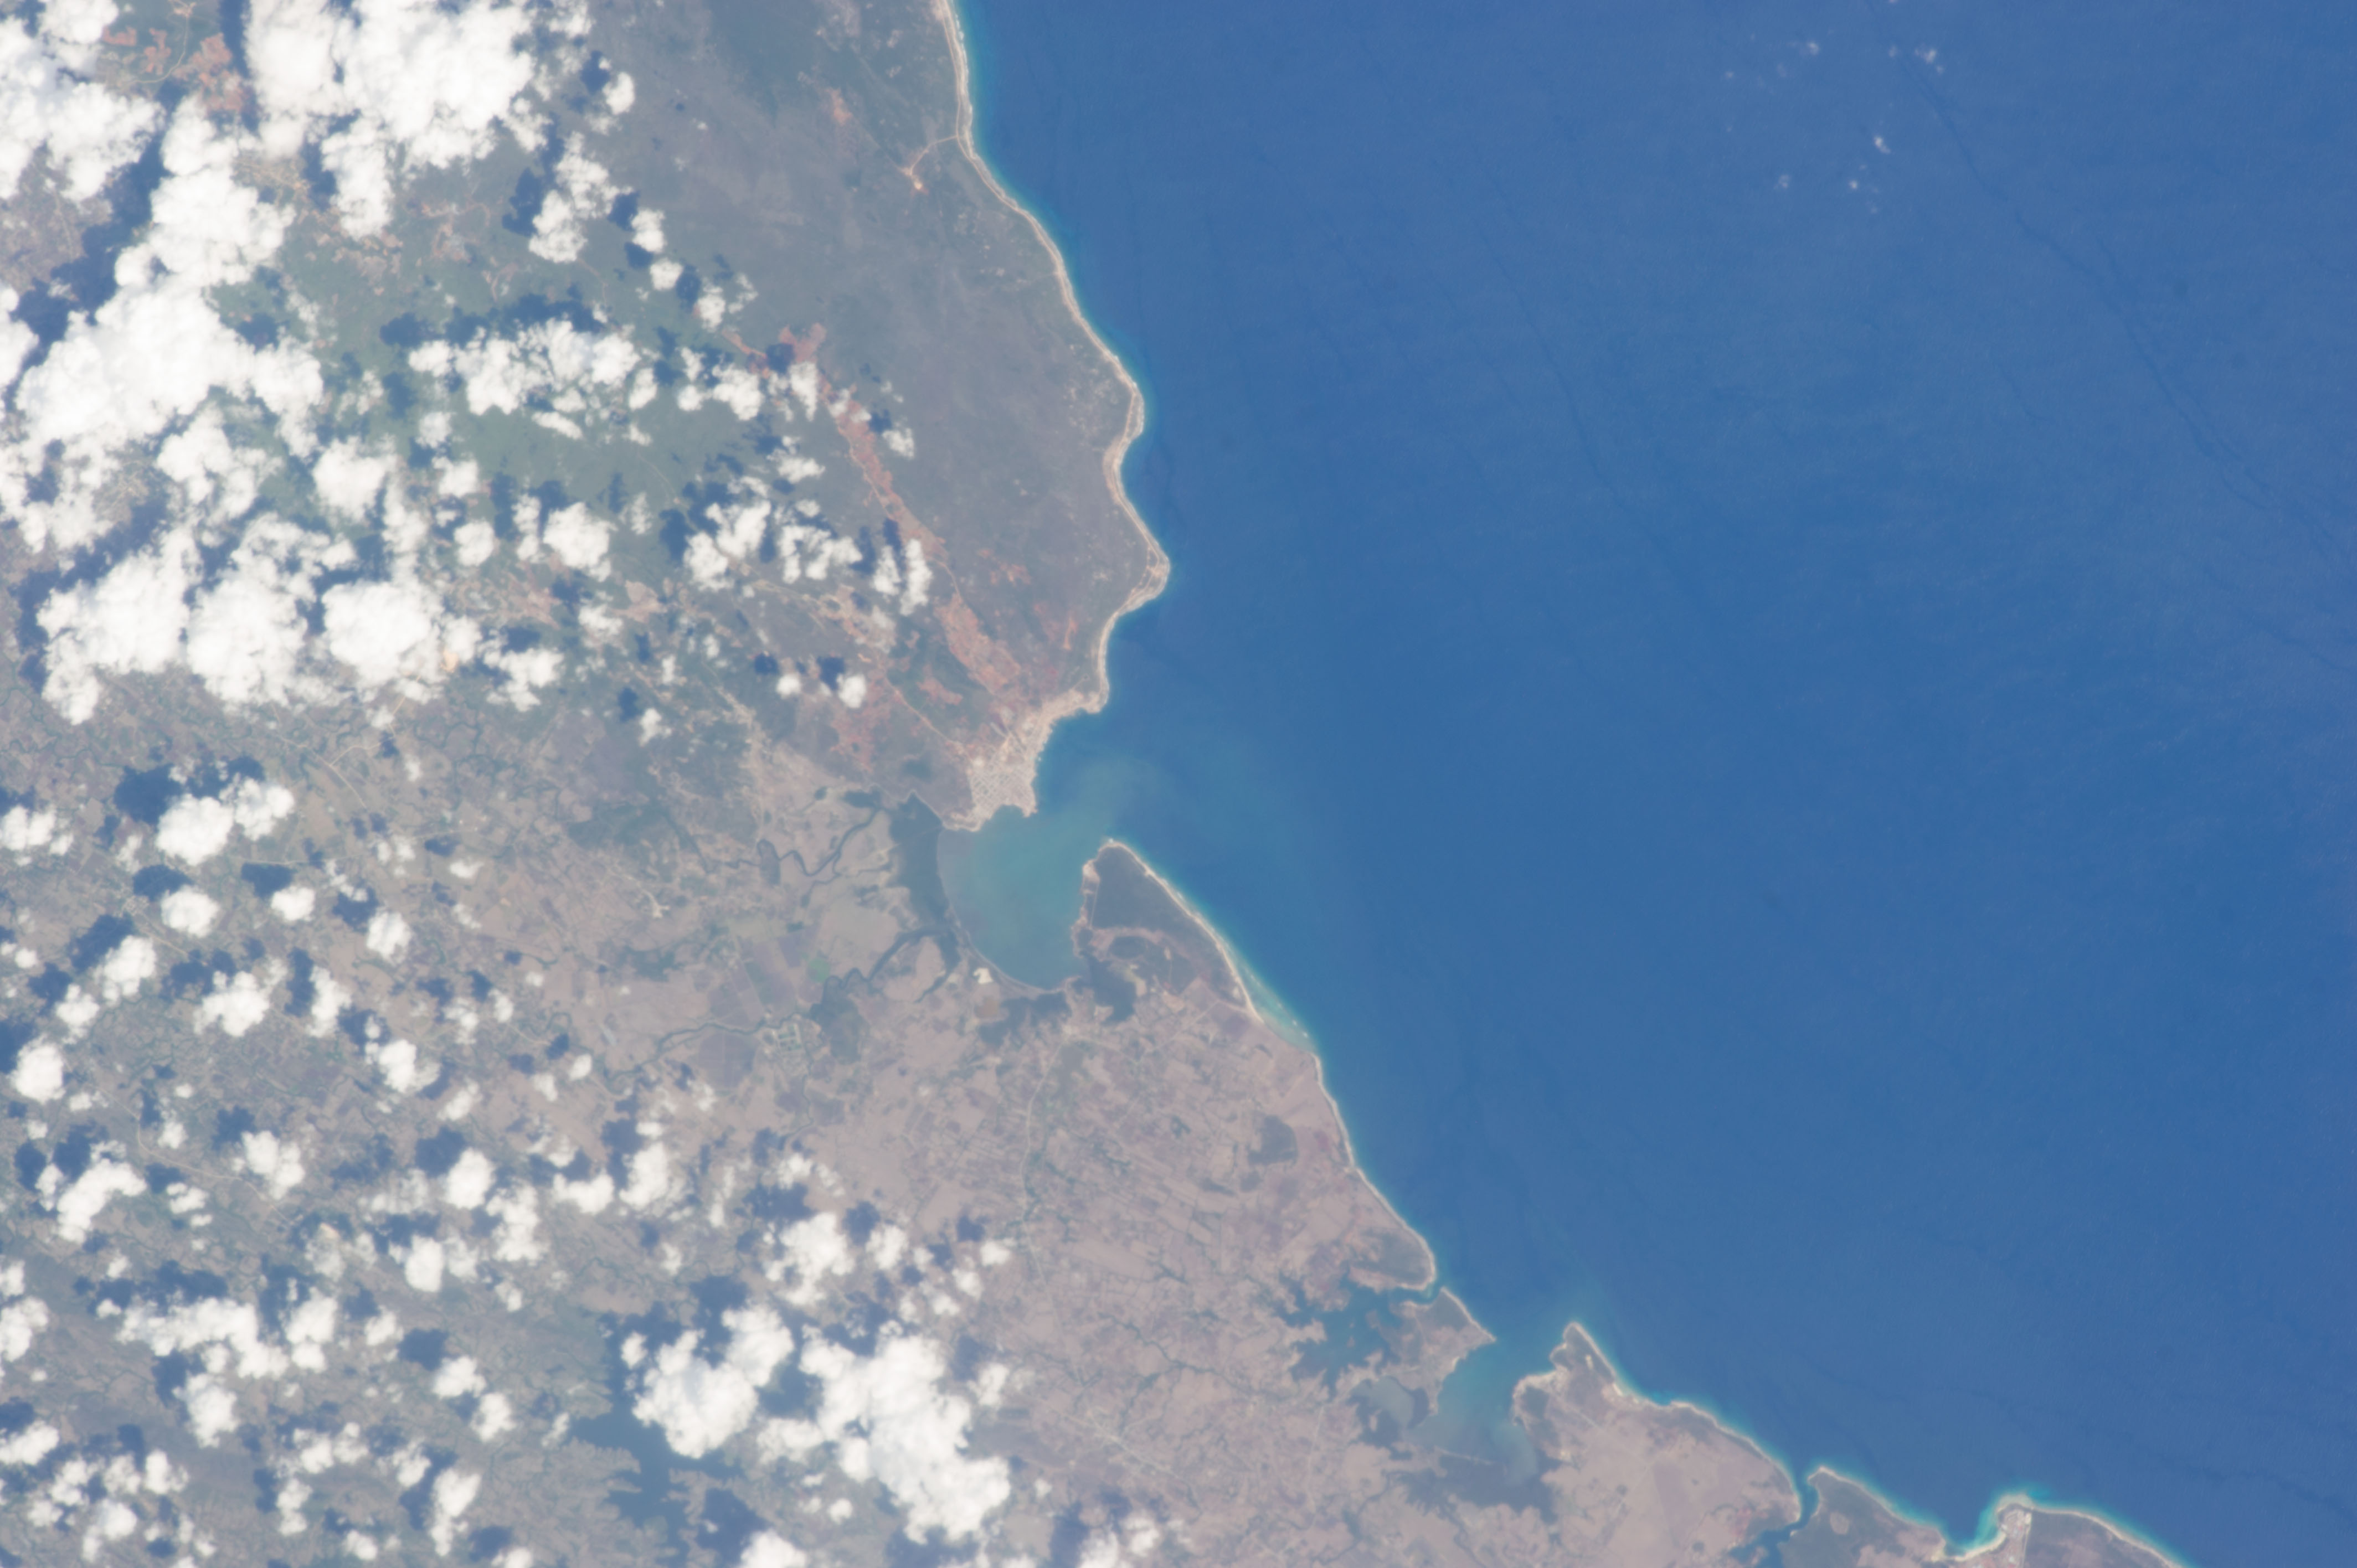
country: CUBA
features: GIBARA, PLAYA BLANCA, POTRERILLO, PUNTA RASA
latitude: 21.1
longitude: -76.1
